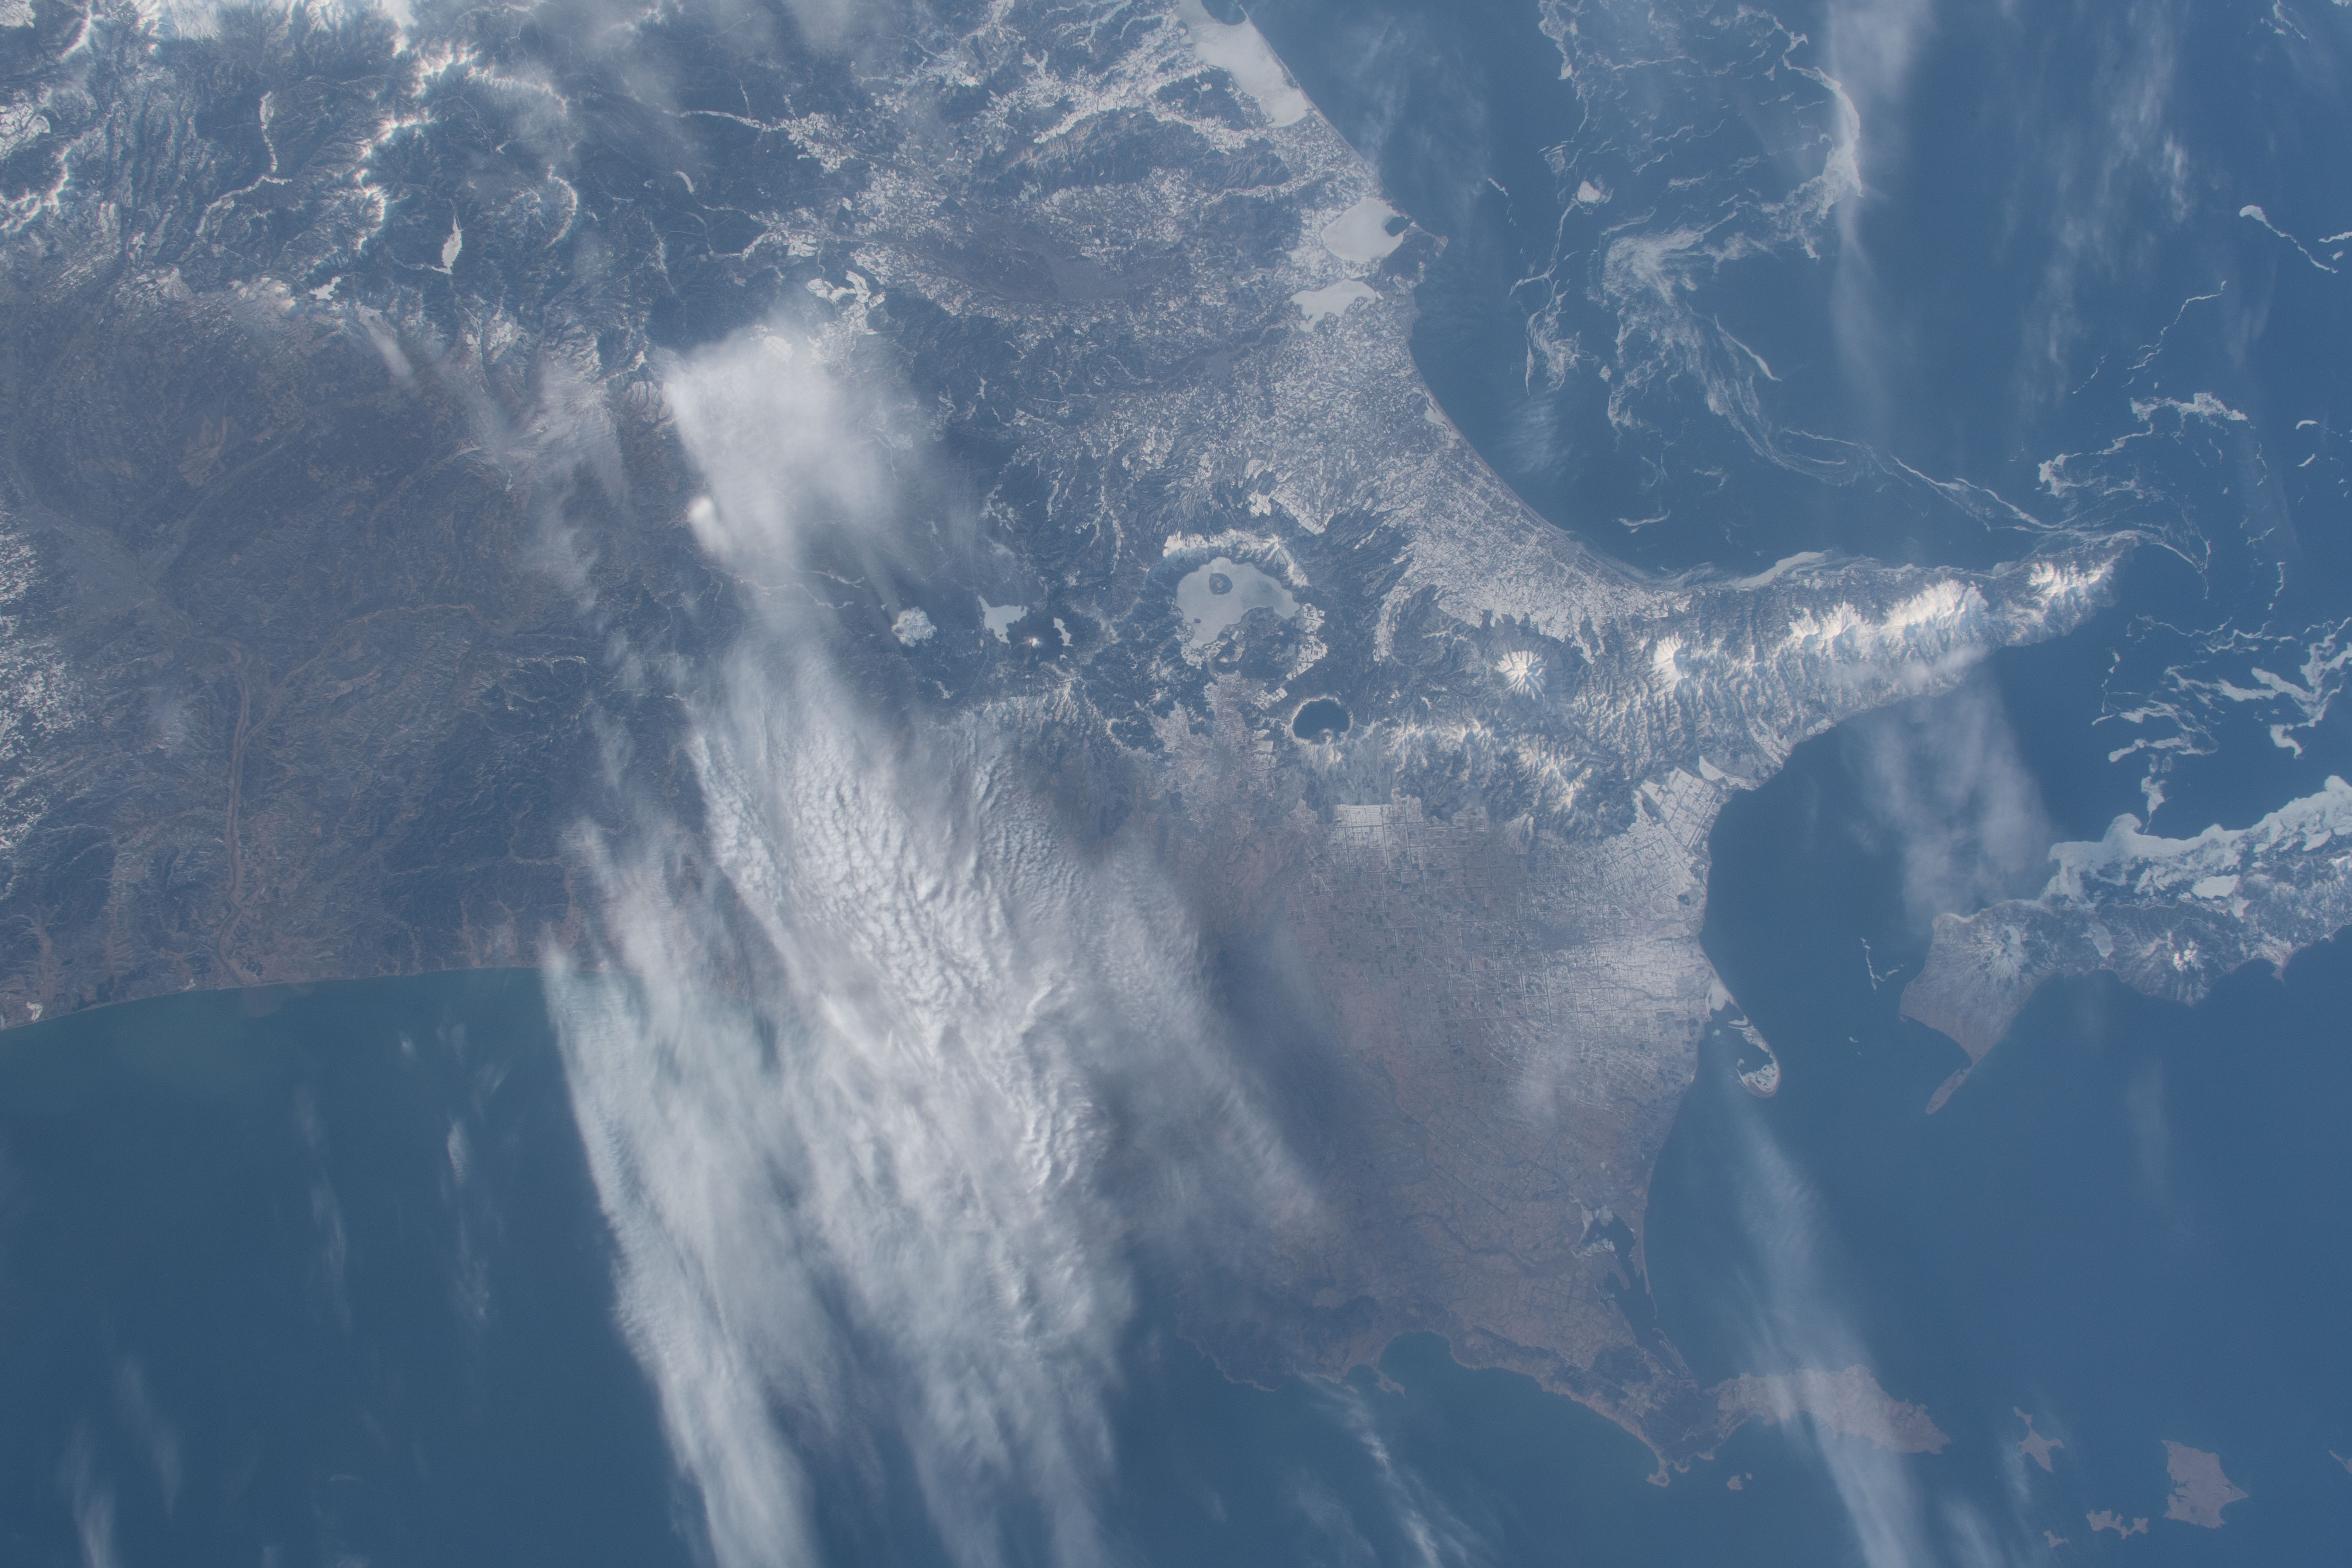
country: JAPAN
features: MOUNT SHARI, LAKE MASHU, NOTSUKE STRAIGHT, SHIRETOKO PENINSULA
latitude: 43.5
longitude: 145.0
